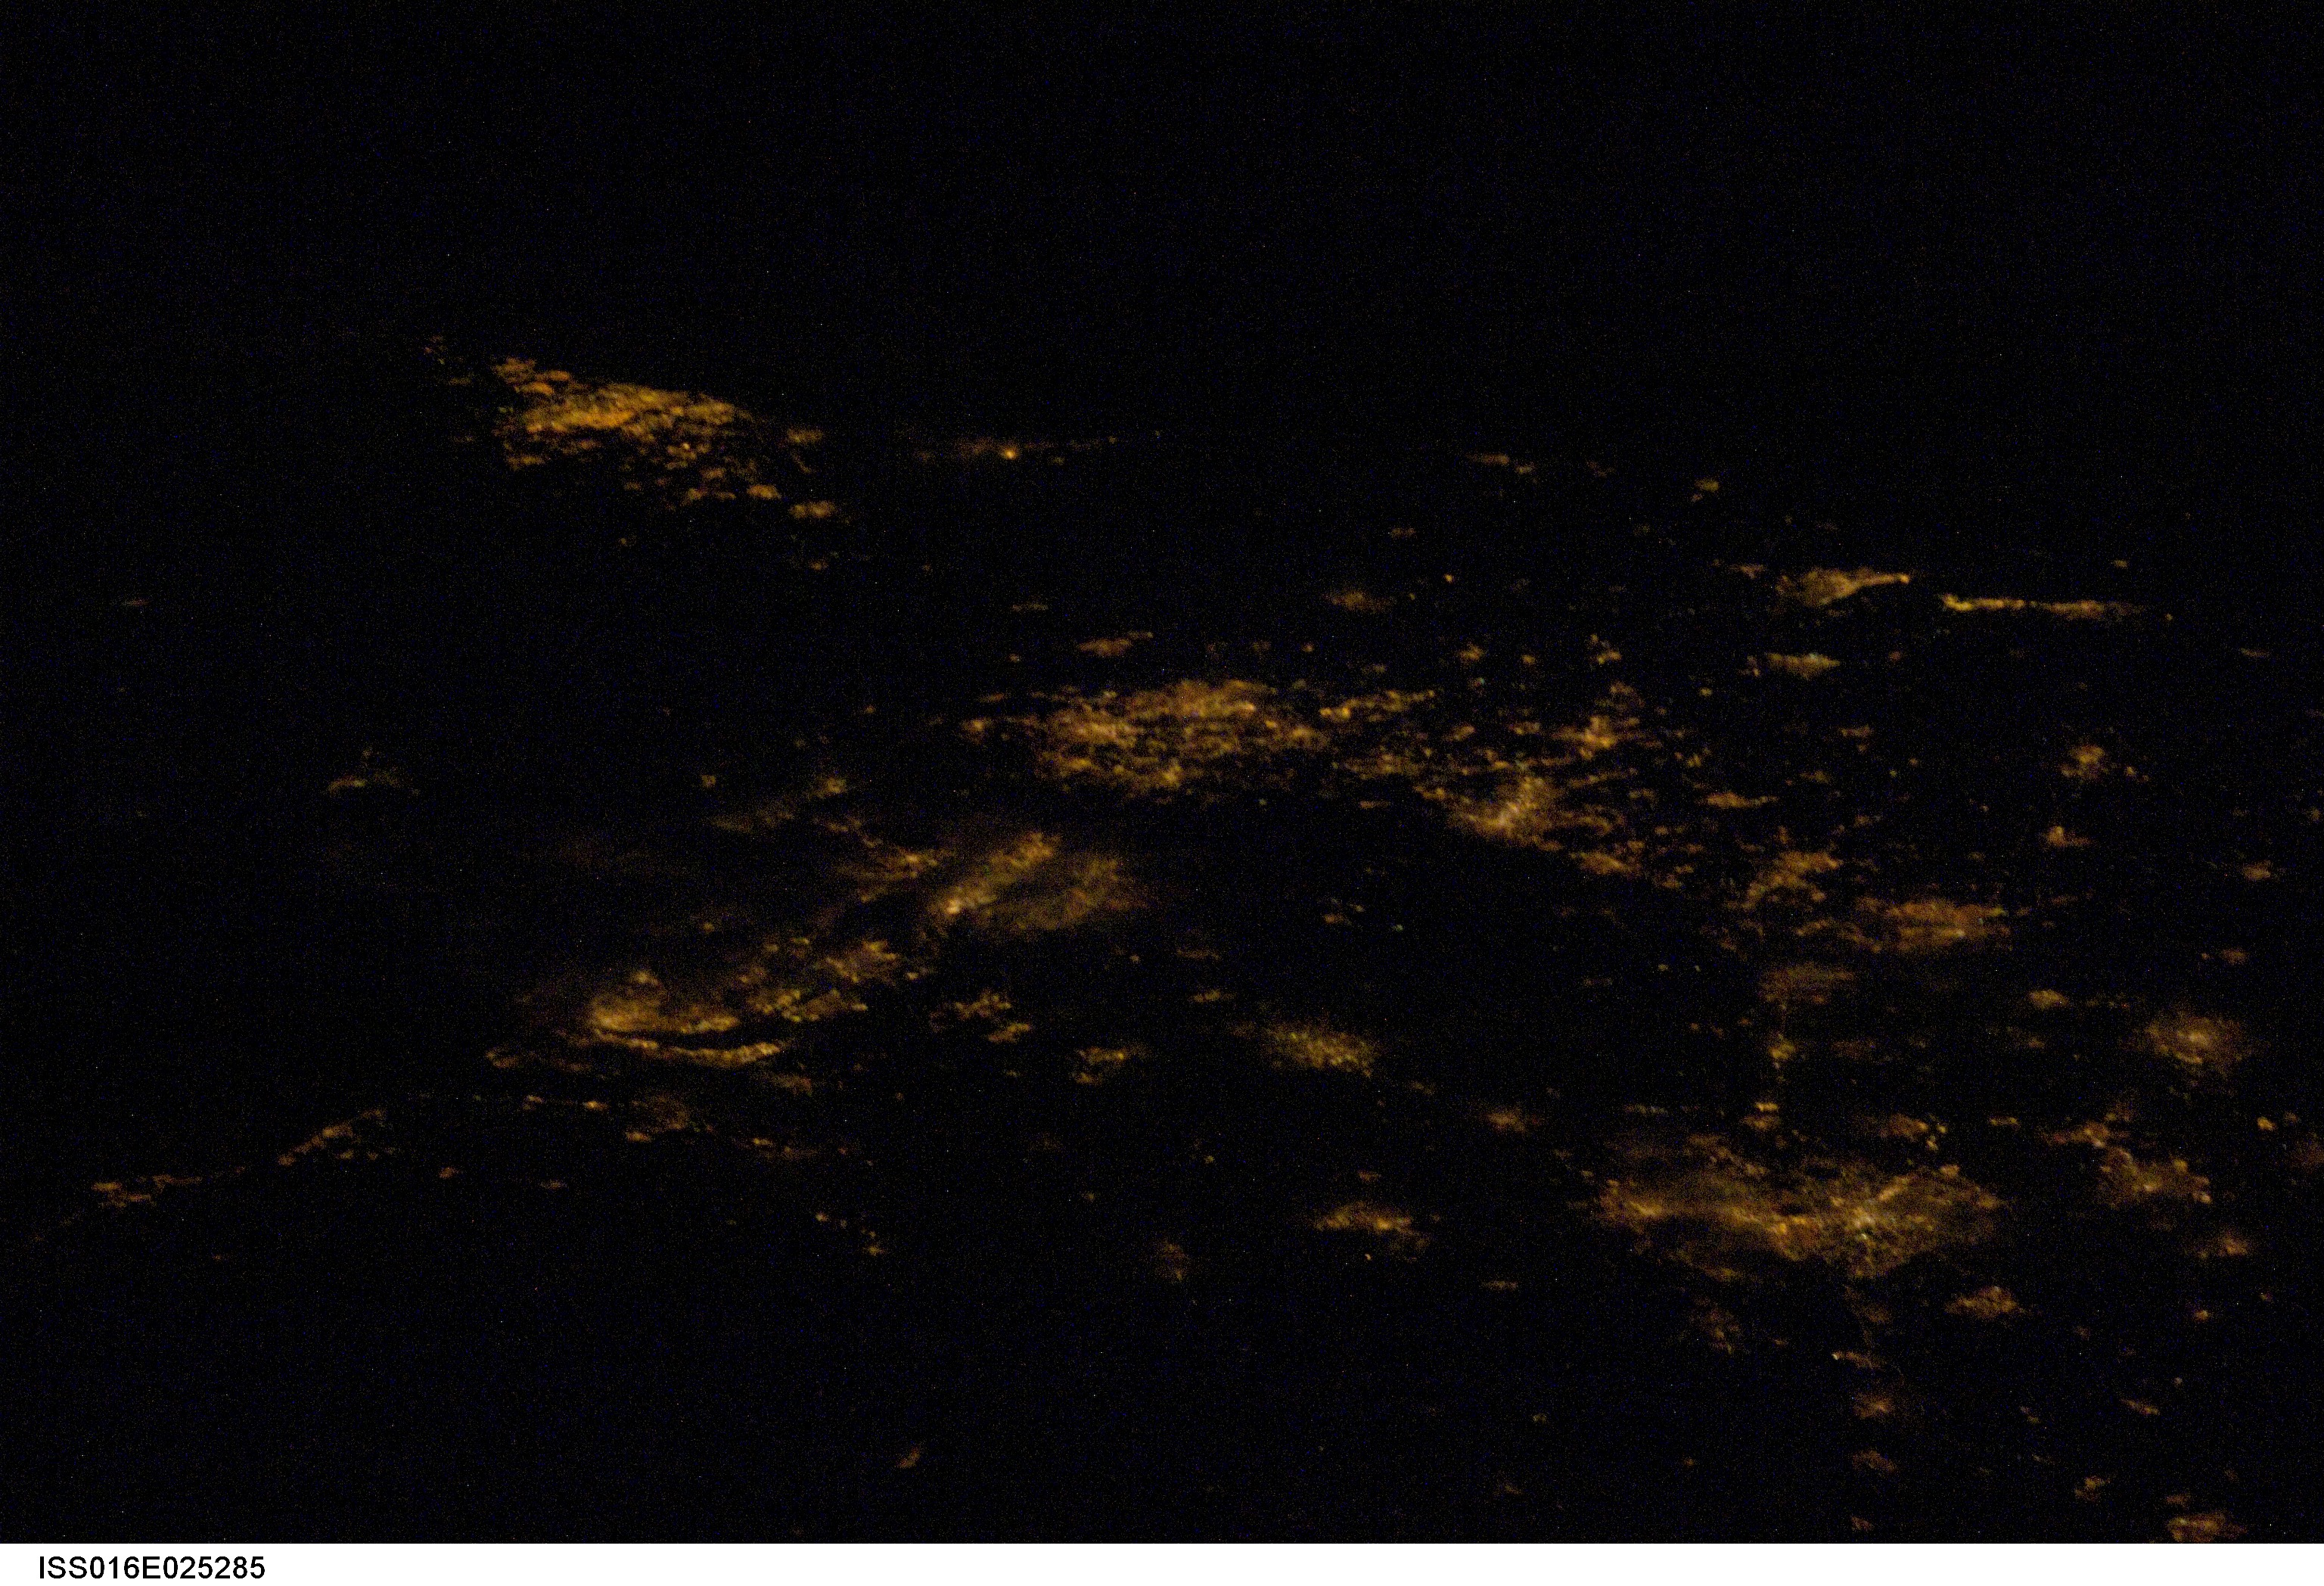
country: UK-ENGLAND
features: LEEDS-LIVERPOOL AREA AT NIGHT
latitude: 53.5
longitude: -2.0
